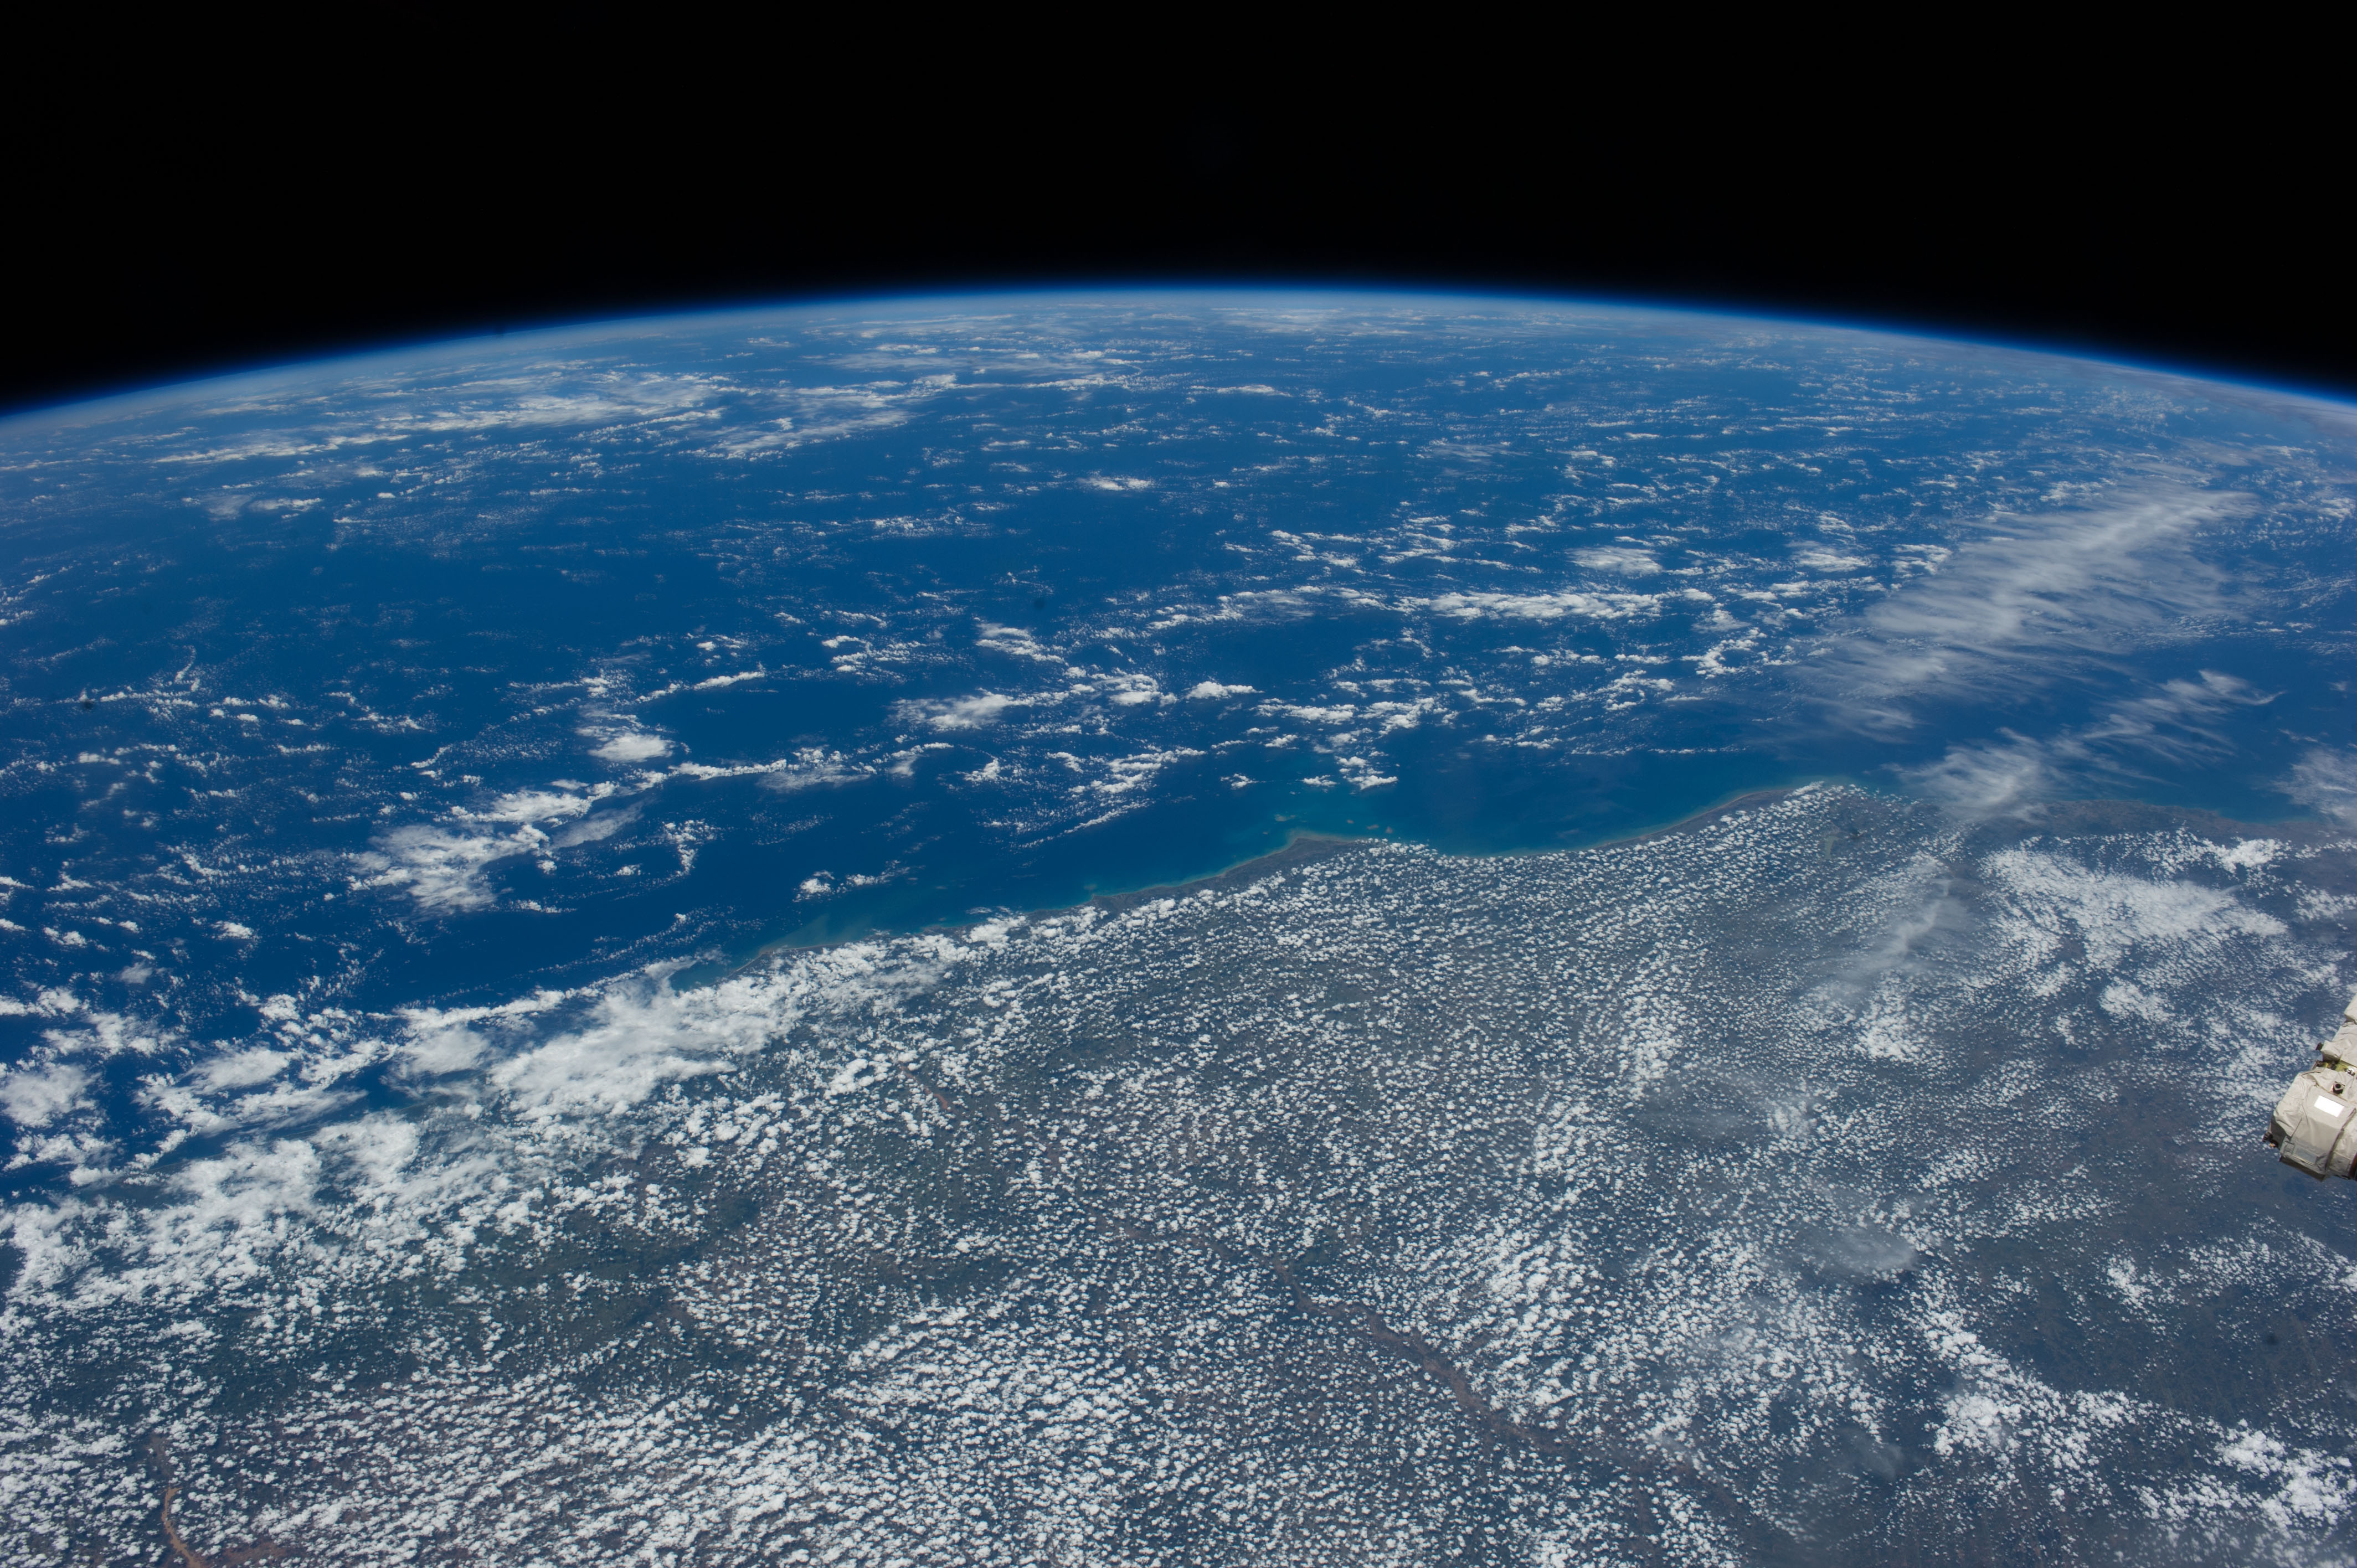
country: BRAZIL
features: COASTLINE, ATLANTIC OCEAN, BRAZIL, CARAVELAS CITY
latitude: -17.6
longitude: -39.2
